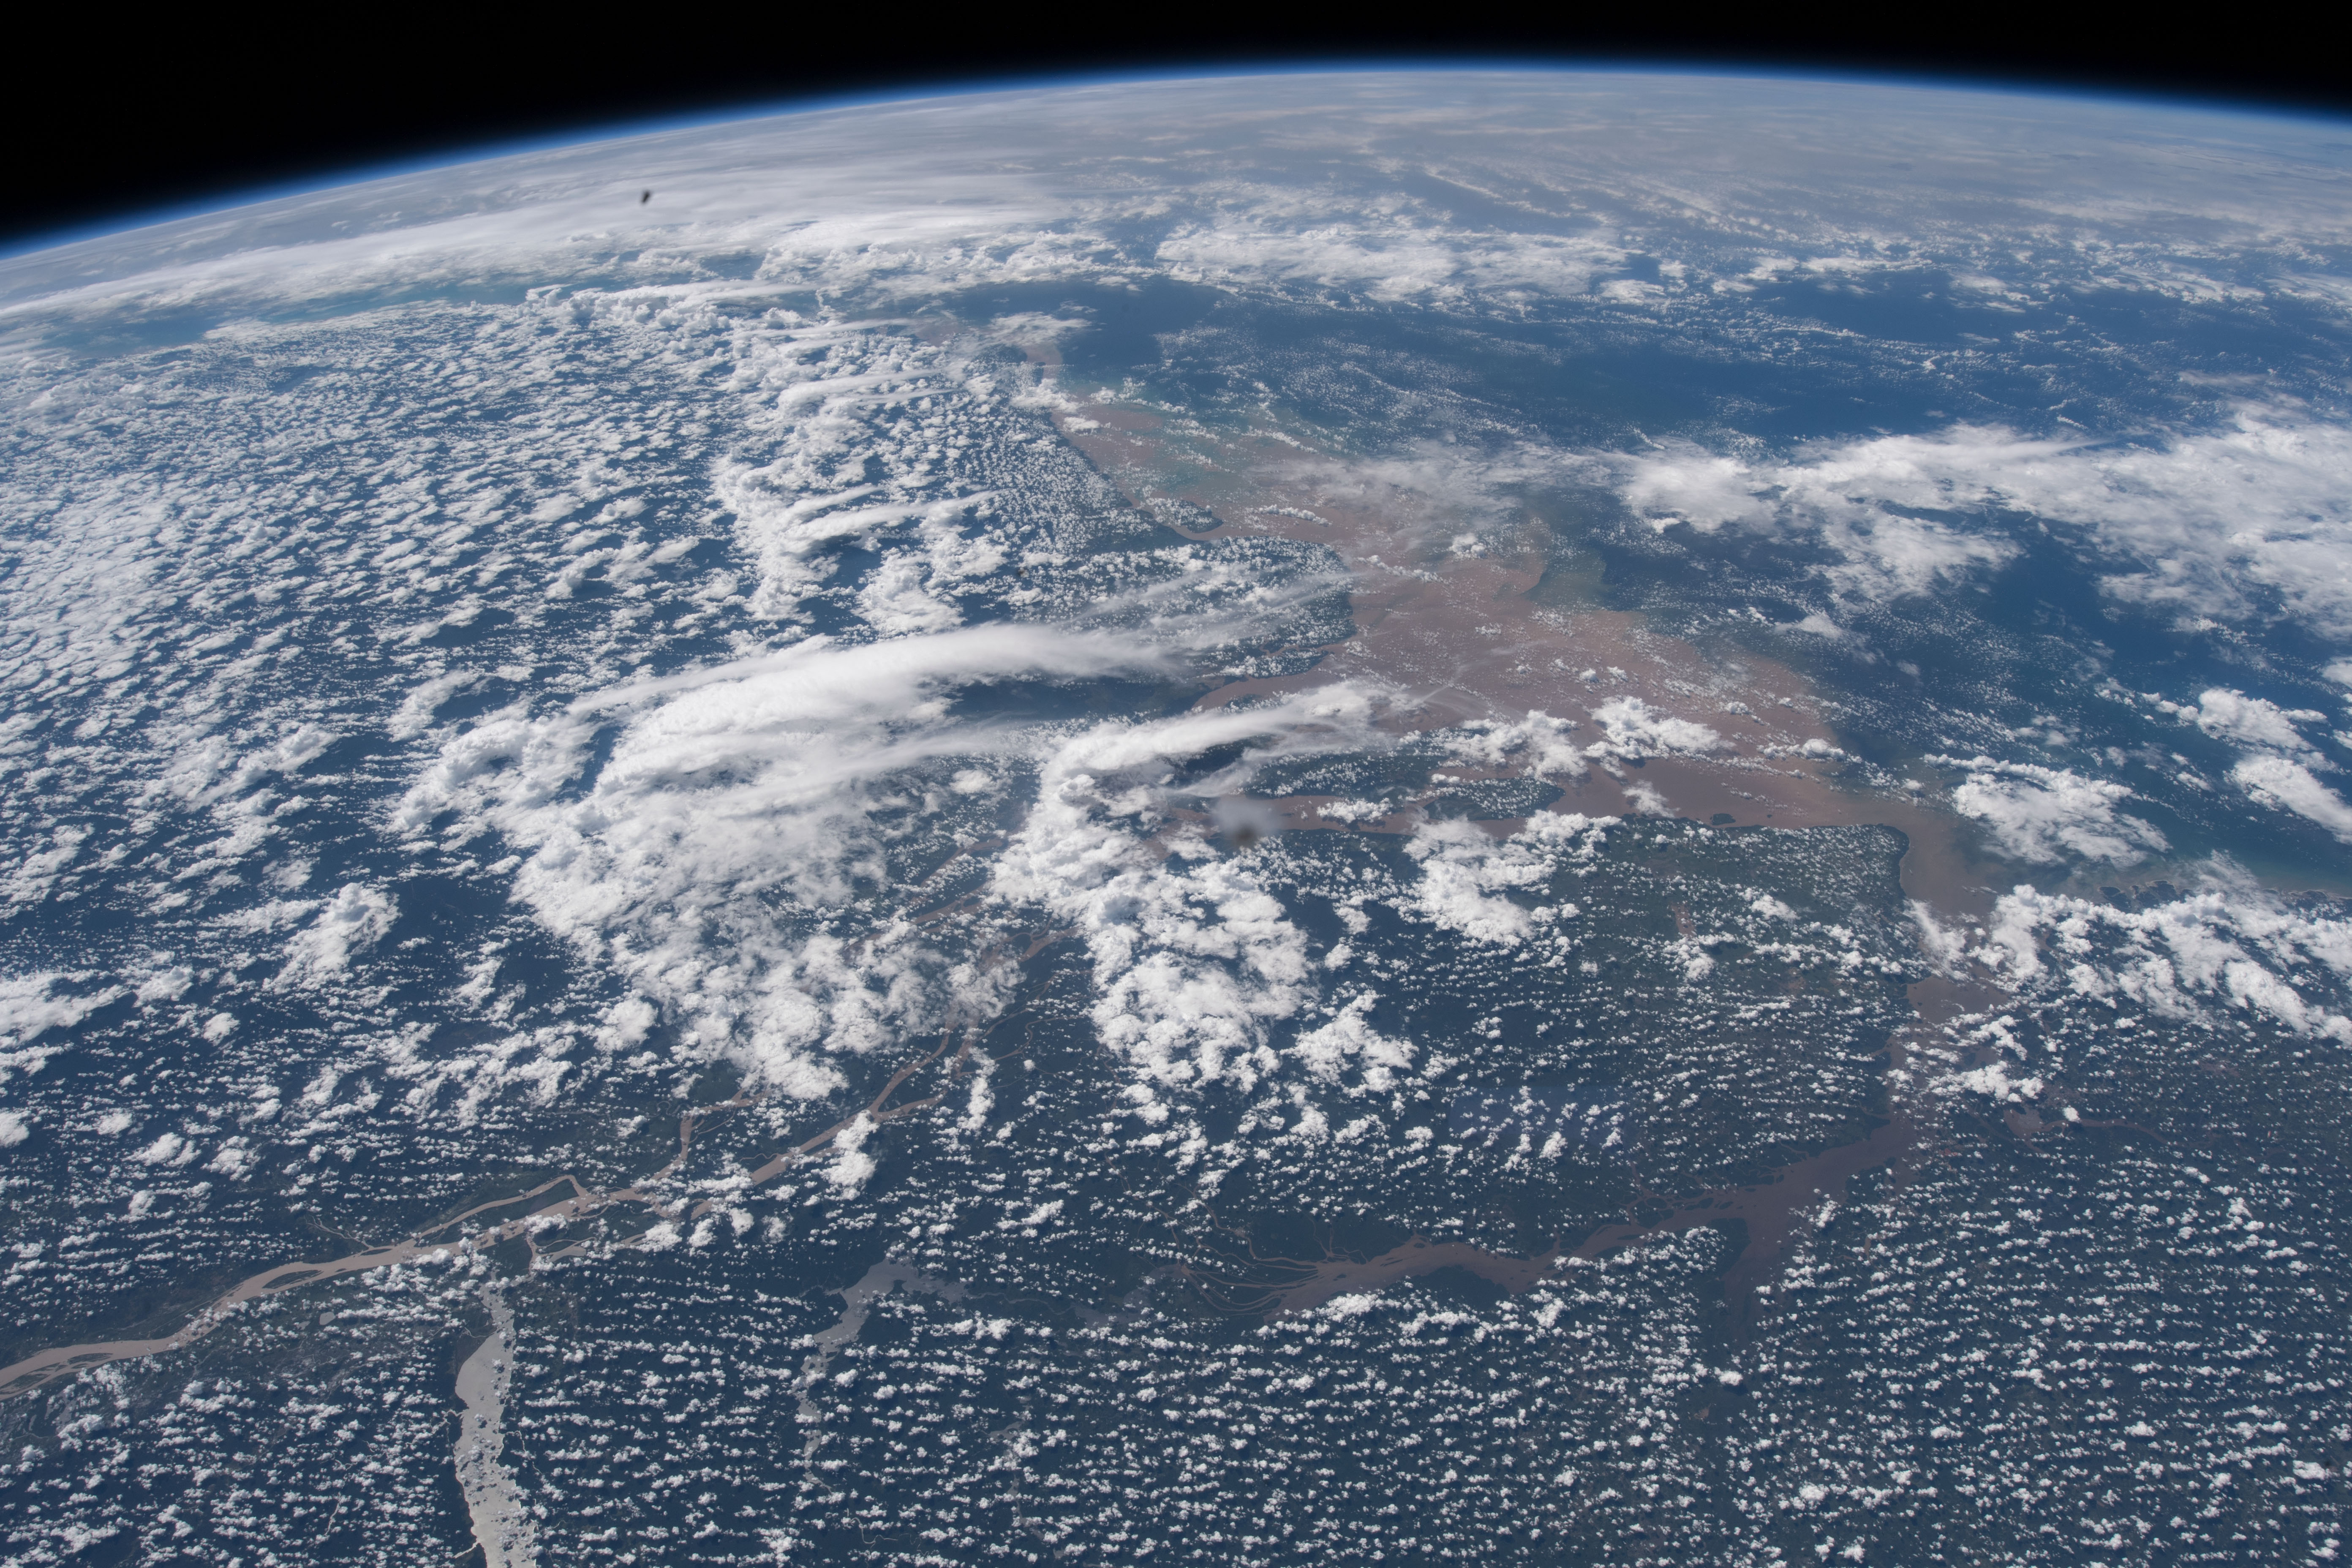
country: BRAZIL
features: AMAZON RIVER, URARIA LAKE, AMAZON RAINFOREST, EARTH LIMB
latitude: 0.0
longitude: -50.2
